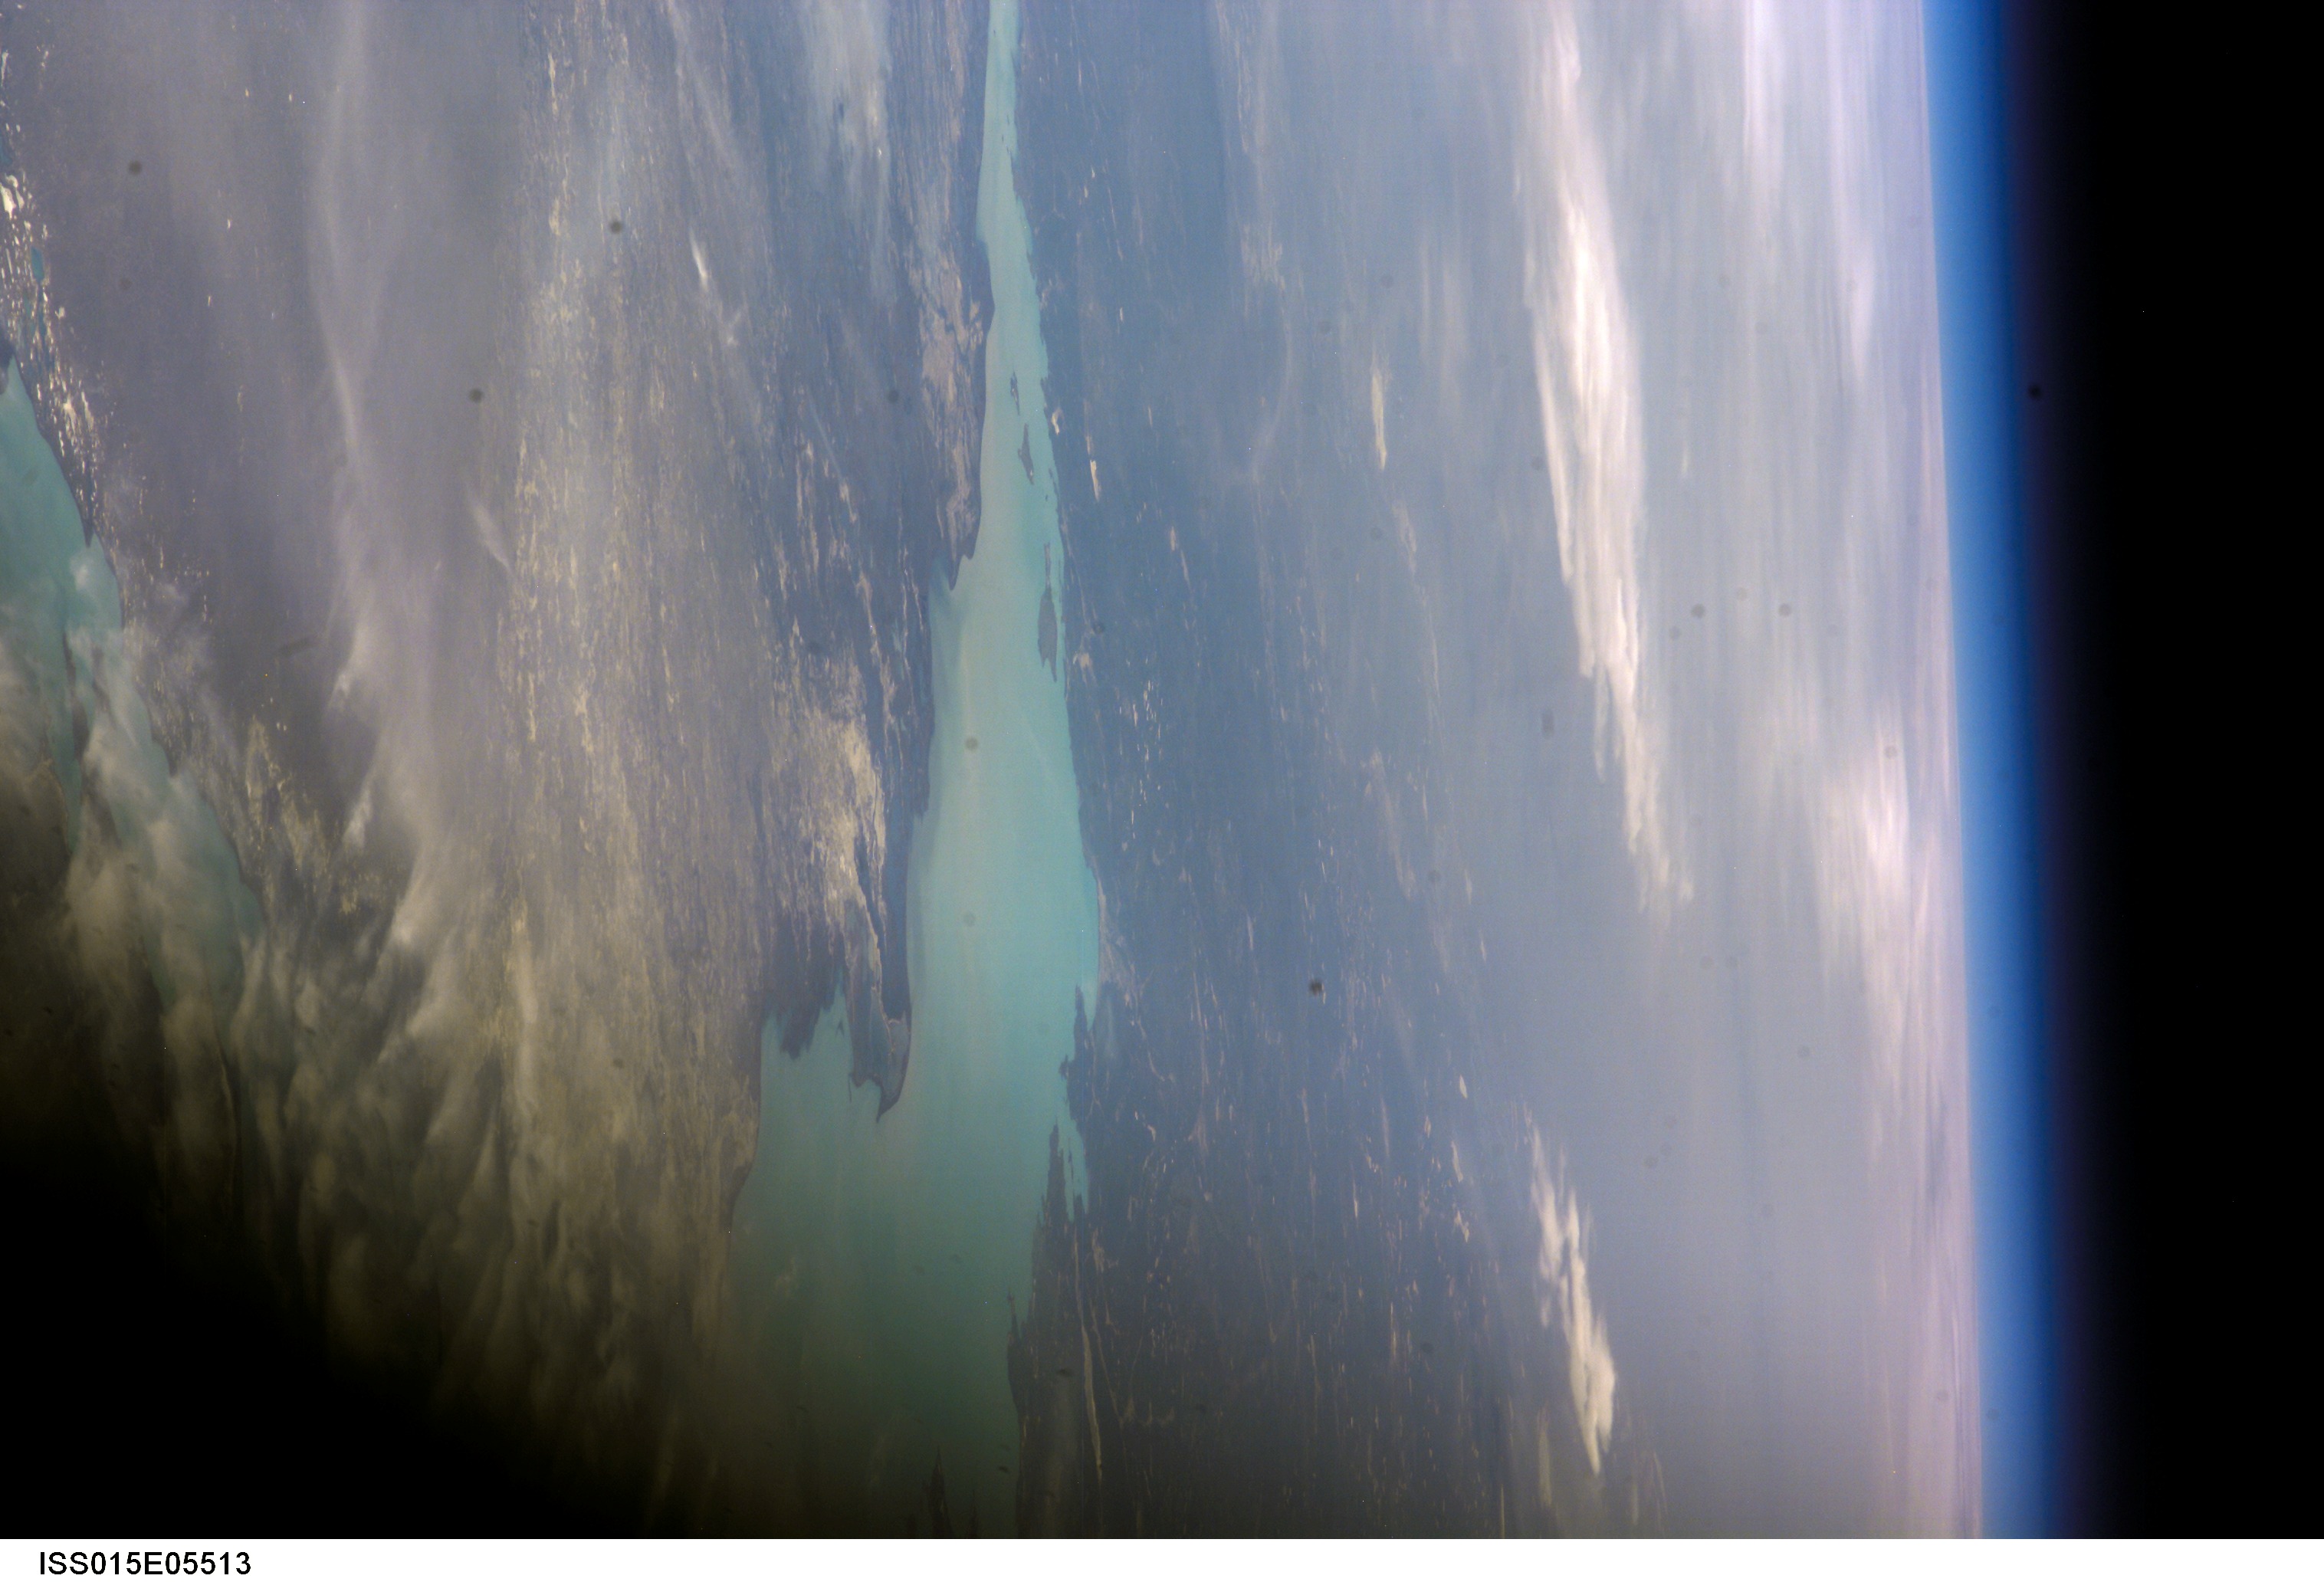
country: KAZAKHSTAN
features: PAN-L. BALKHASH
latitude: 45.5
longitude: 73.5
